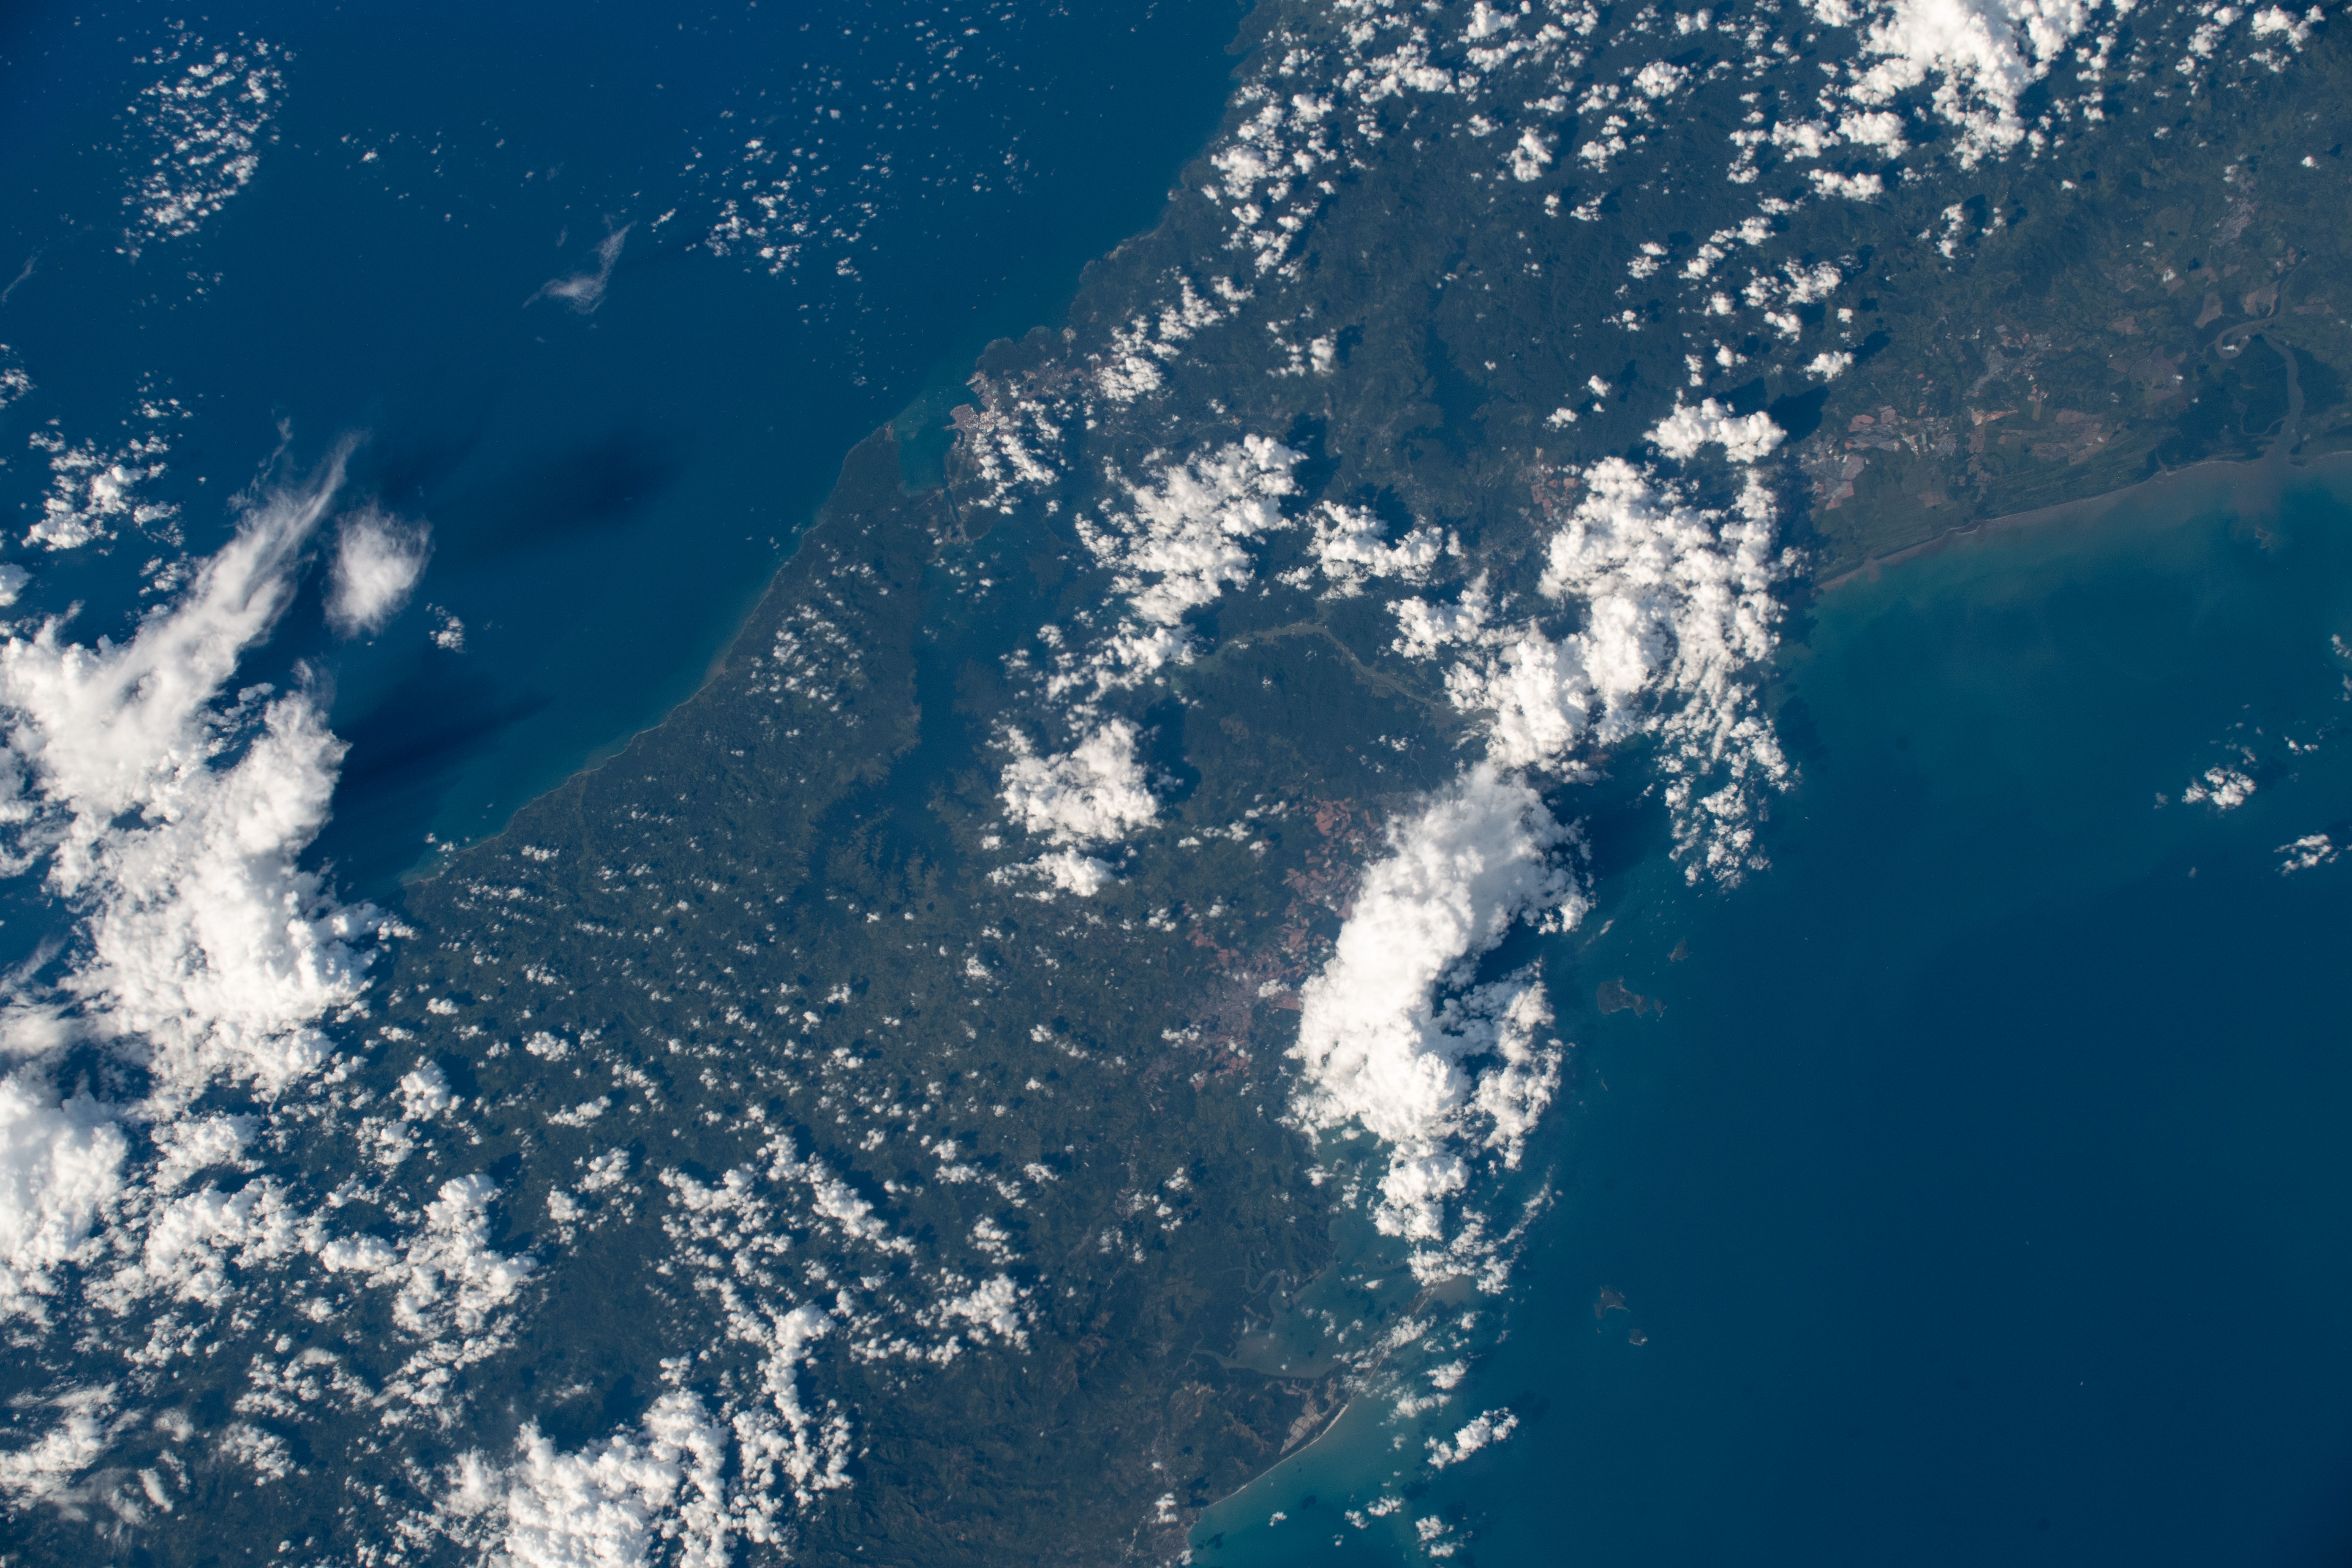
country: PANAMA
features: PANAMA, LAGO GATUN, SOBERANIA NATINAL PARK
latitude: 9.1
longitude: -79.8
